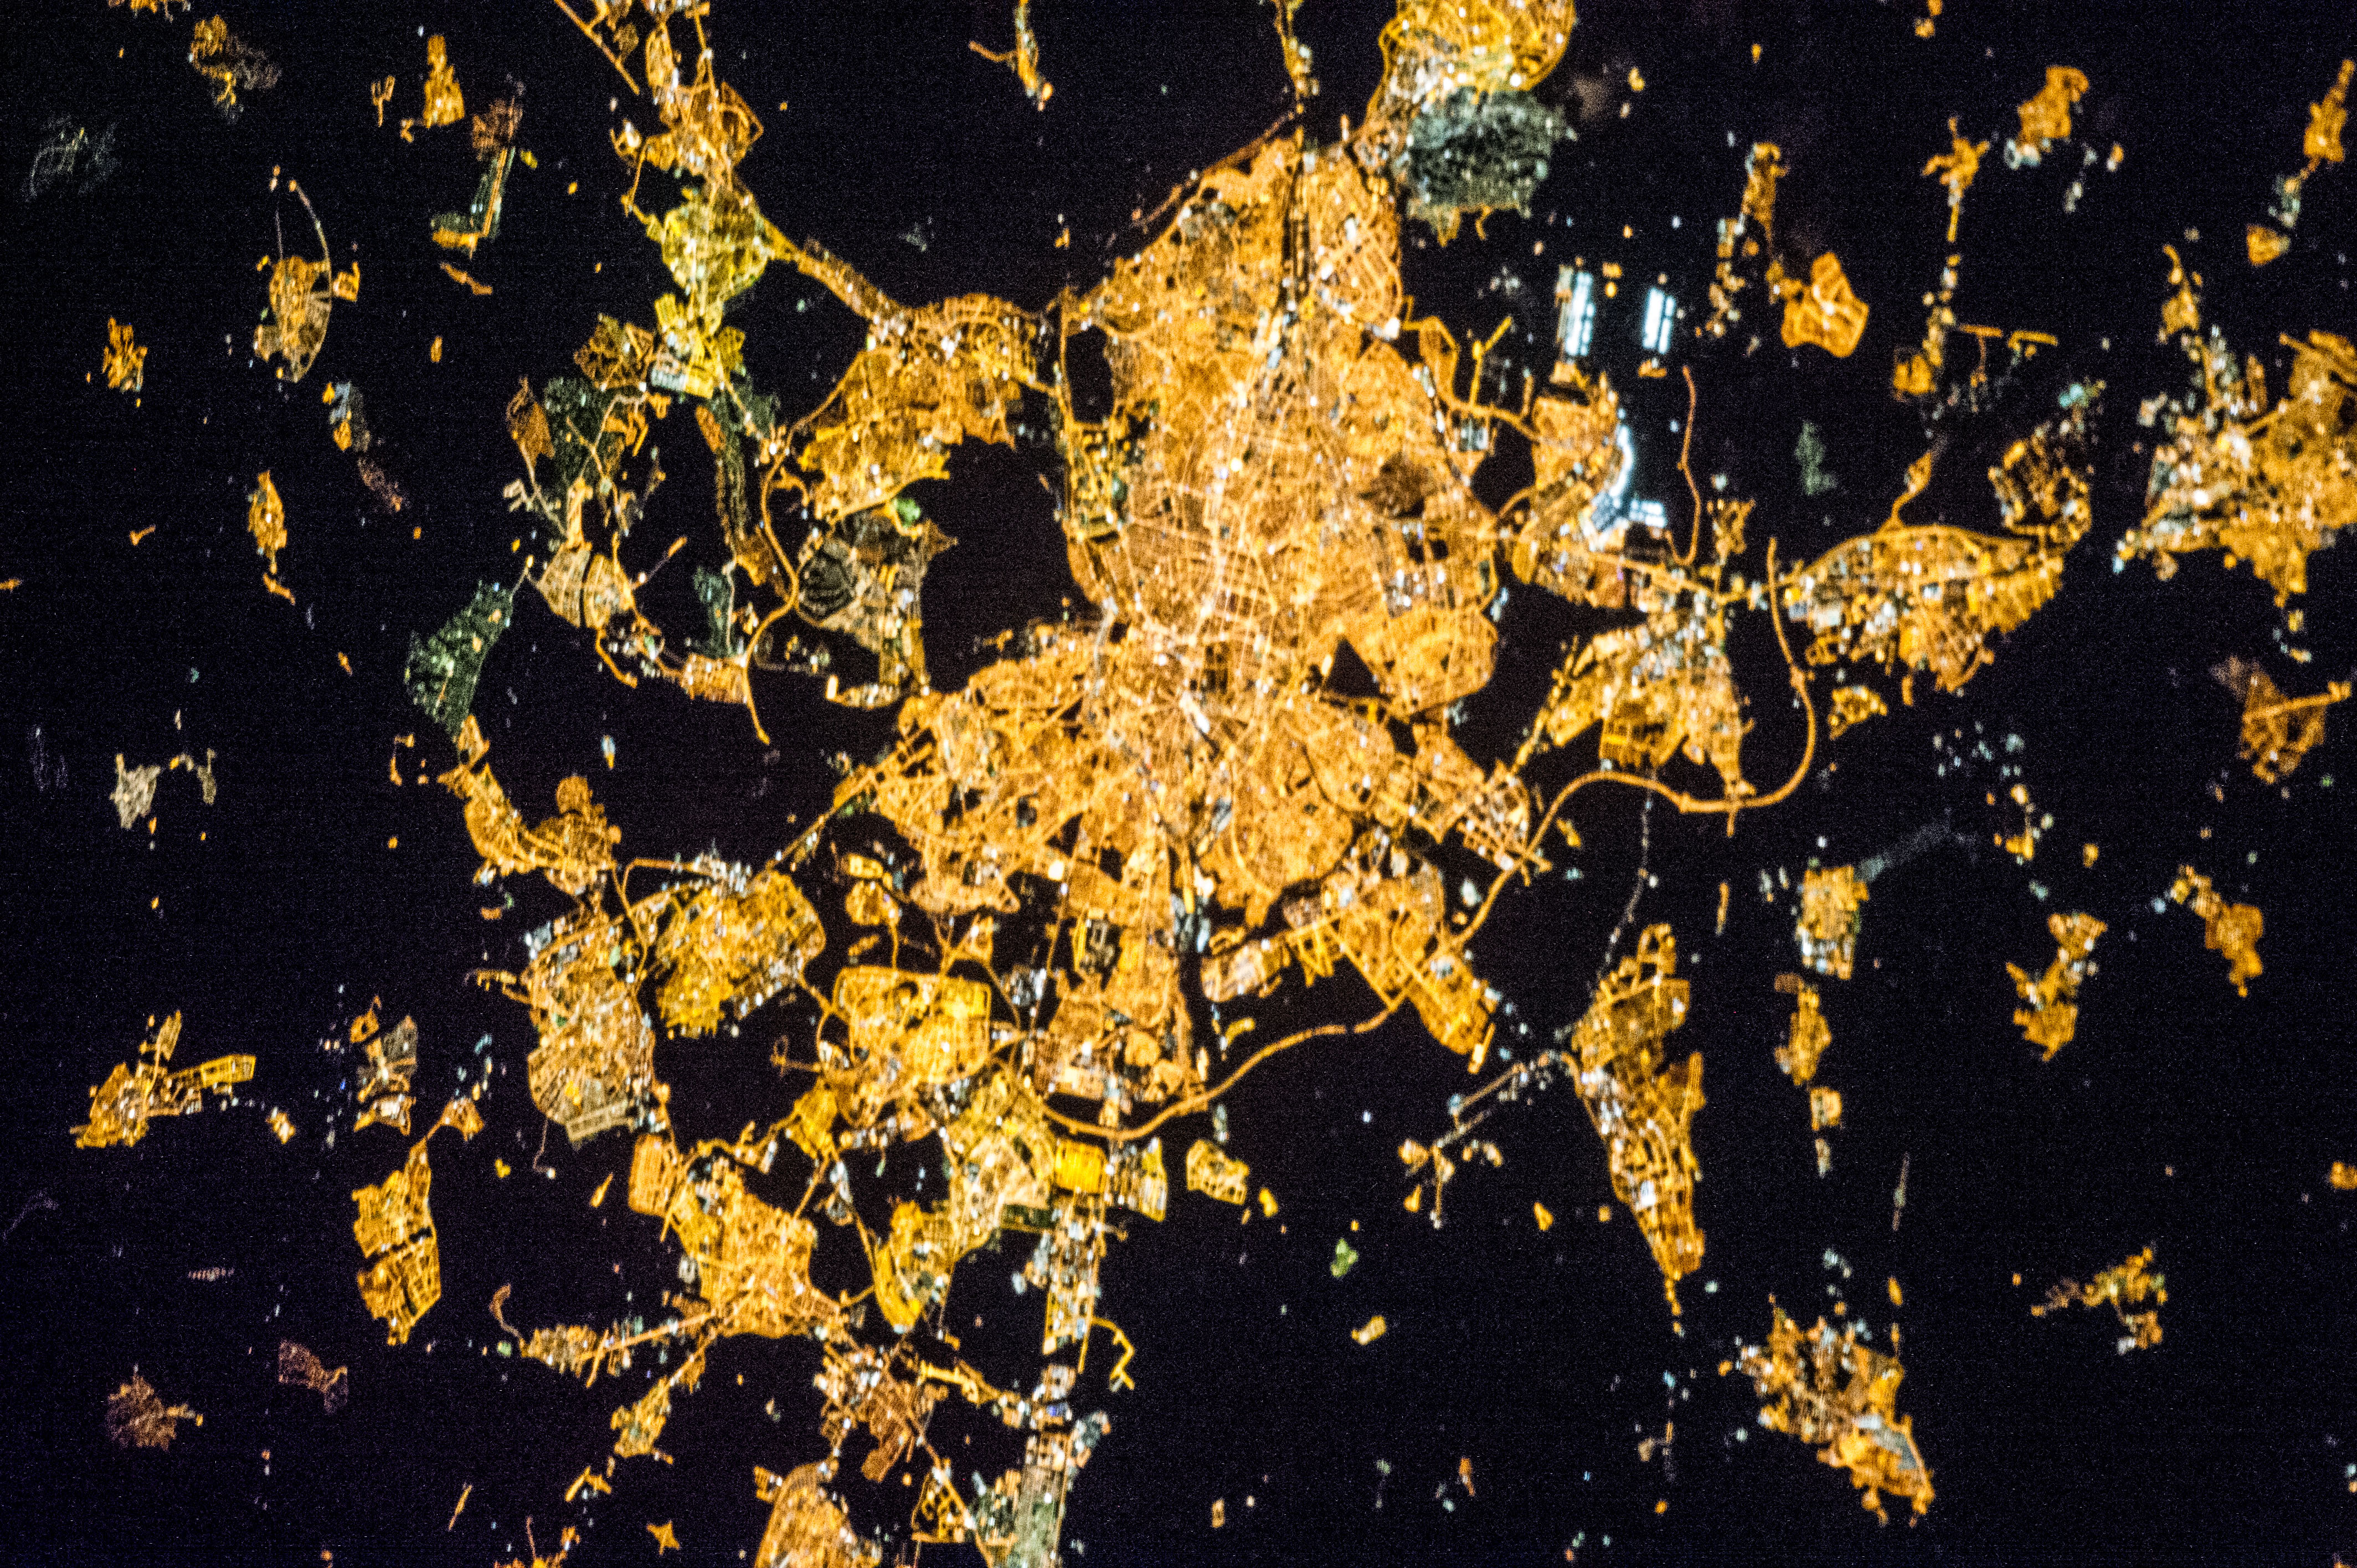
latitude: 40.4
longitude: -3.7
